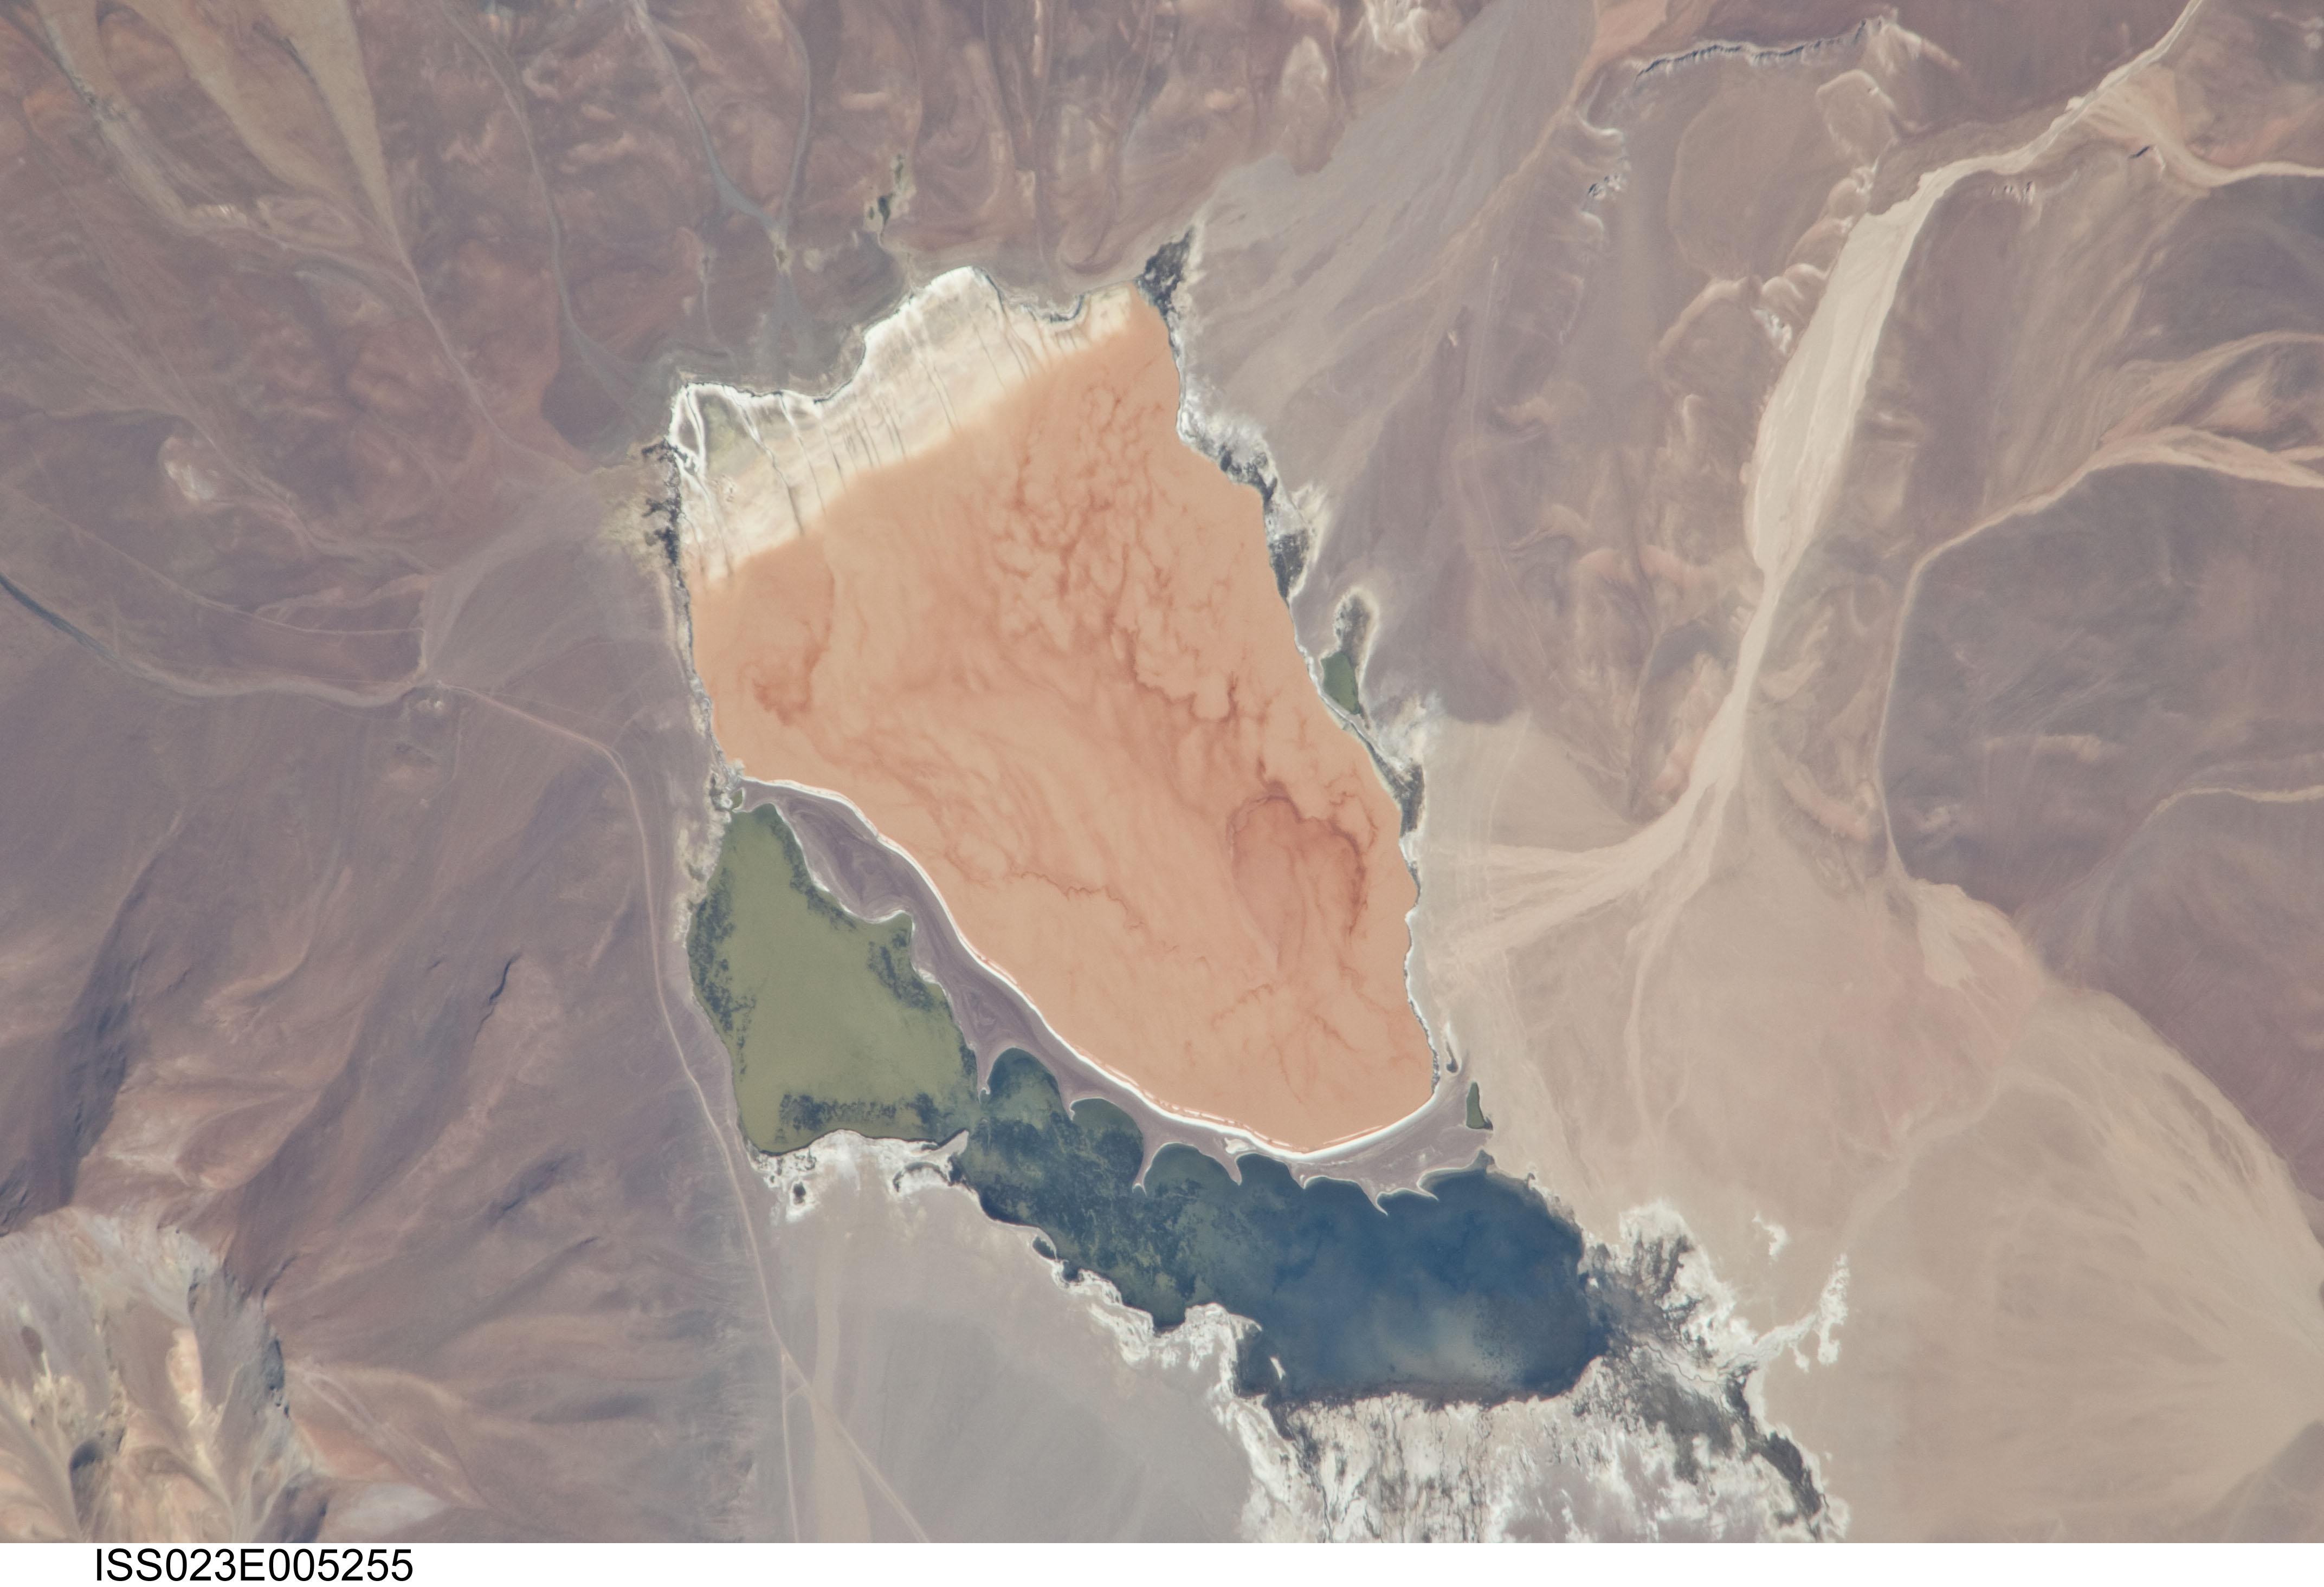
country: CHILE
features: LAKE OF NEGRO FRANCISO, SEIMENT, DRAINAGE, ROADS, MTS.
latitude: -27.5
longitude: -69.2
